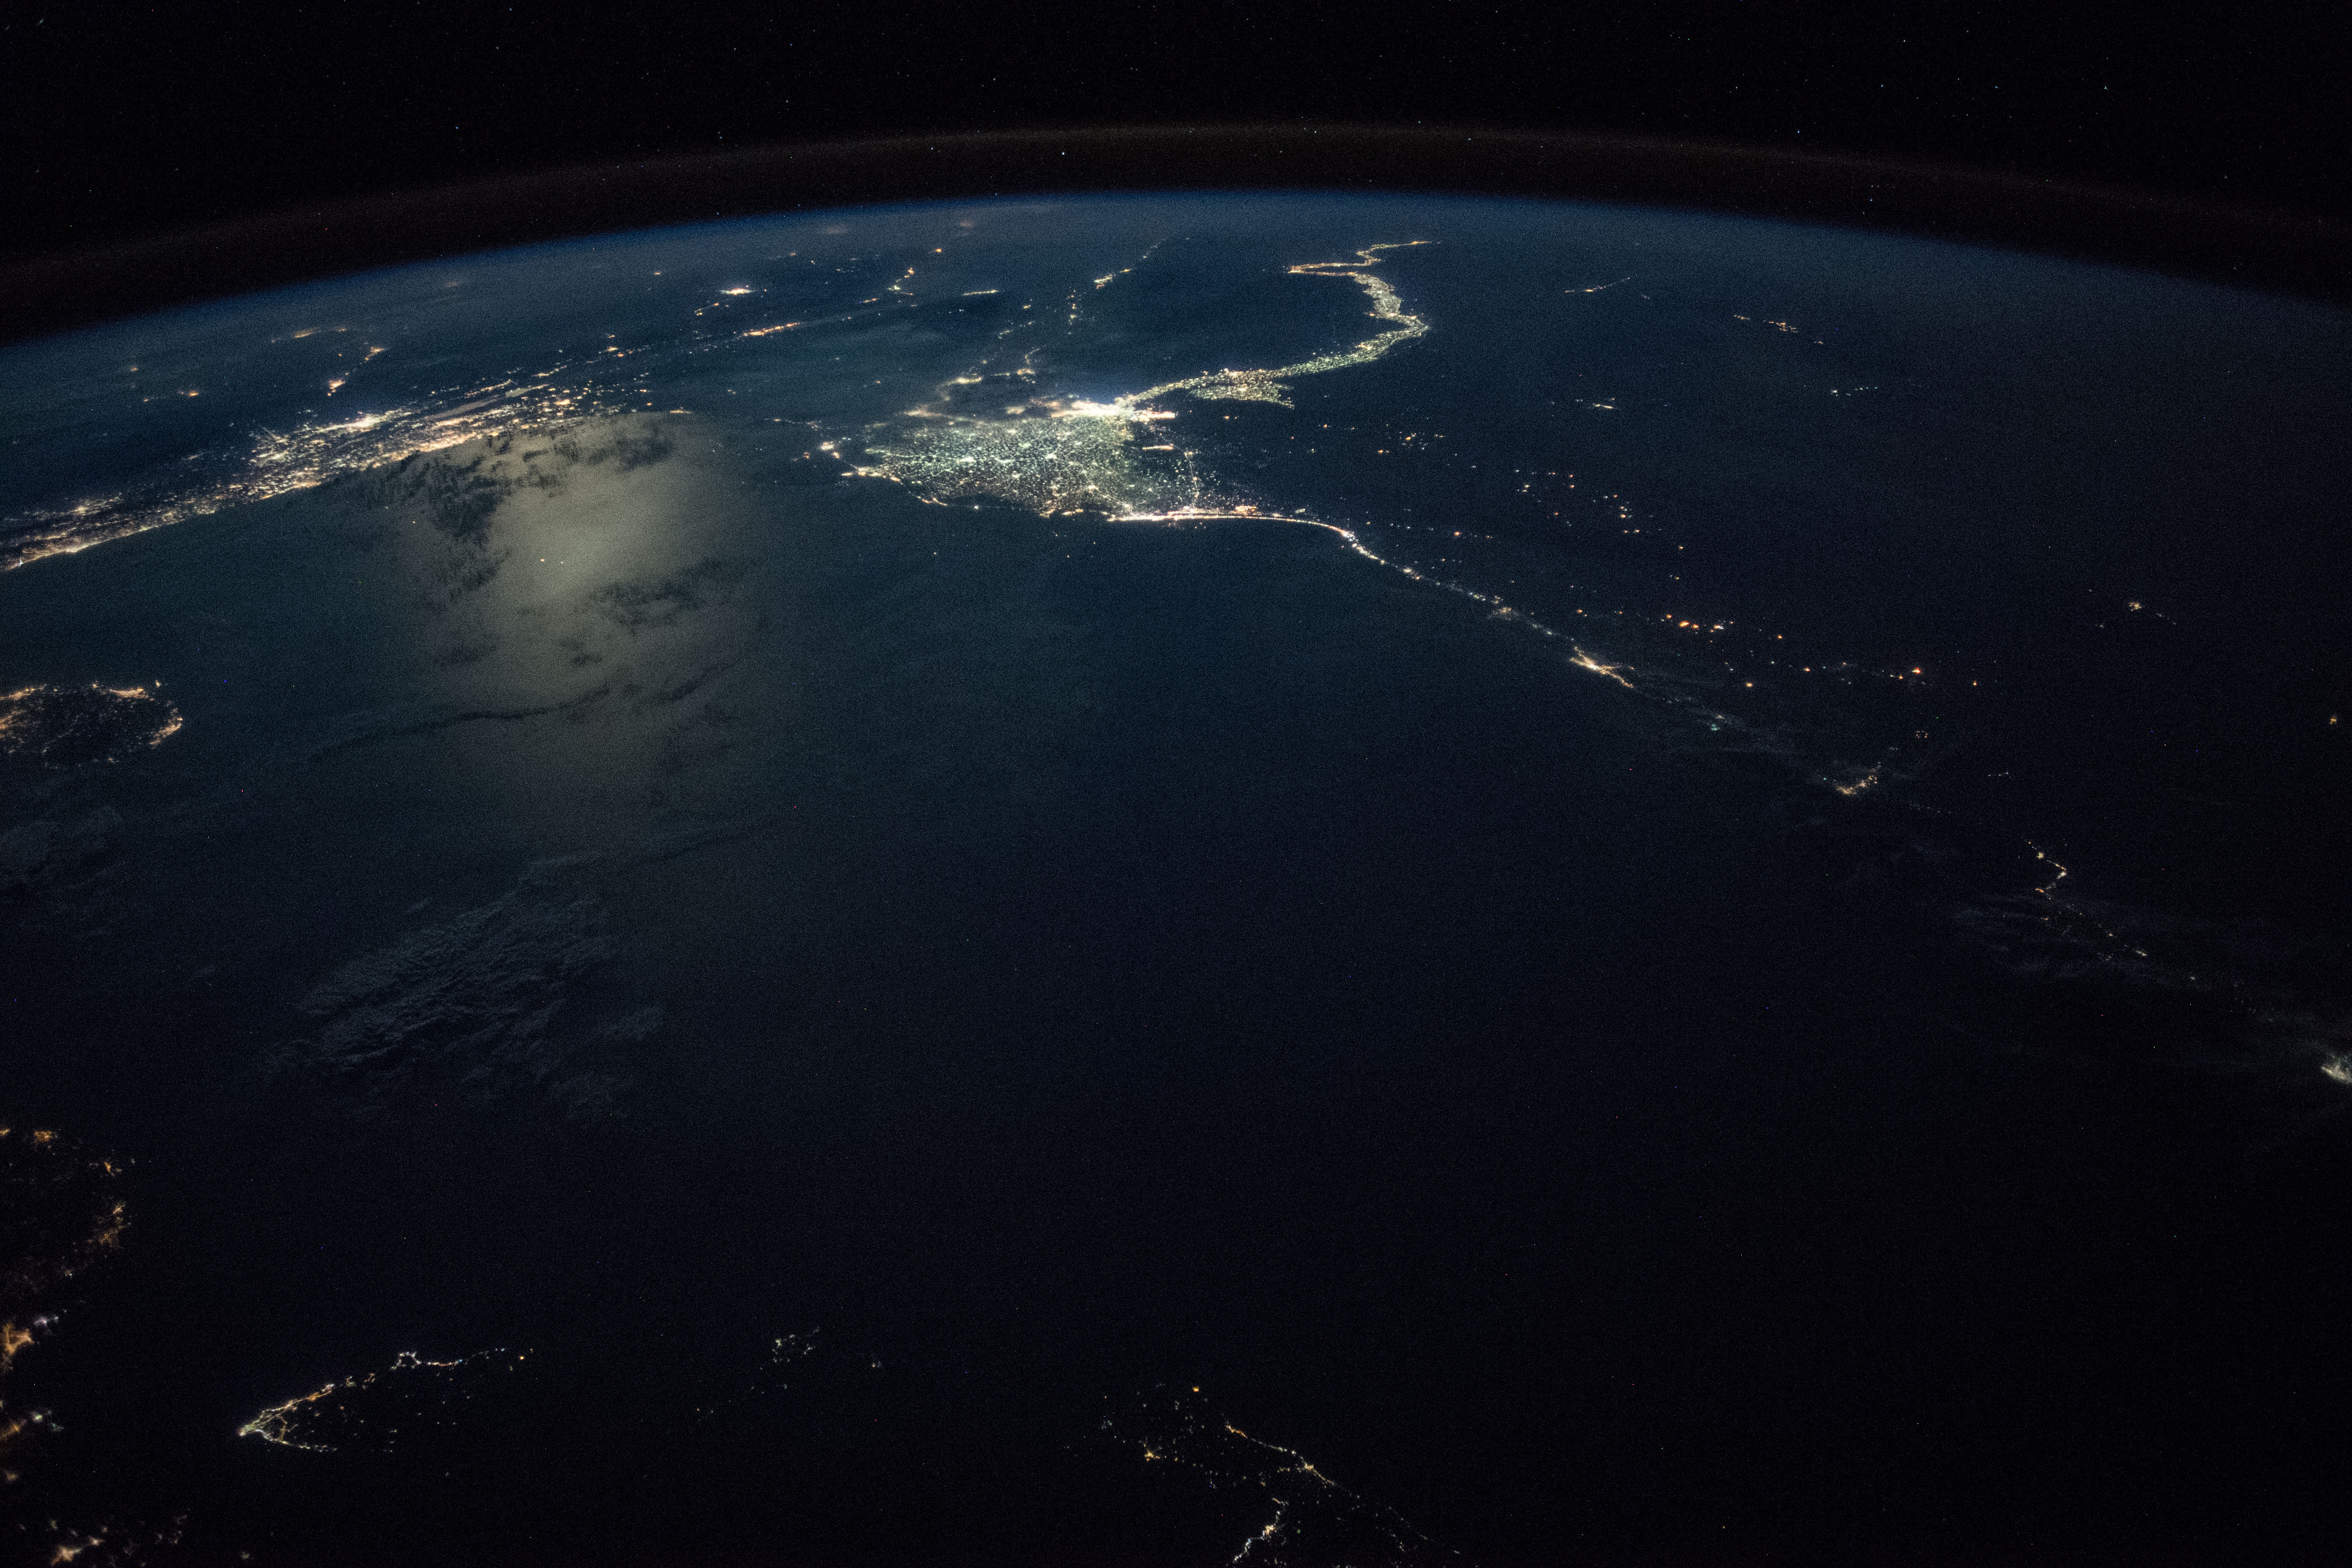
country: MEDITERRANEAN SEA
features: NILE RIVER, NILE DELTA, CAIRO CITY, ALEXANDRIA CITY, IDKU CITY, PORT SAID, GAZA STRIP, MEDITERRANEAN SEA, CYPRUS, ISLAND OF RHODES, KARPATHOS ISLAND, CRETE ISLAND, NIGHT, EARTH LIMB
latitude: 33.1
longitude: 28.5
